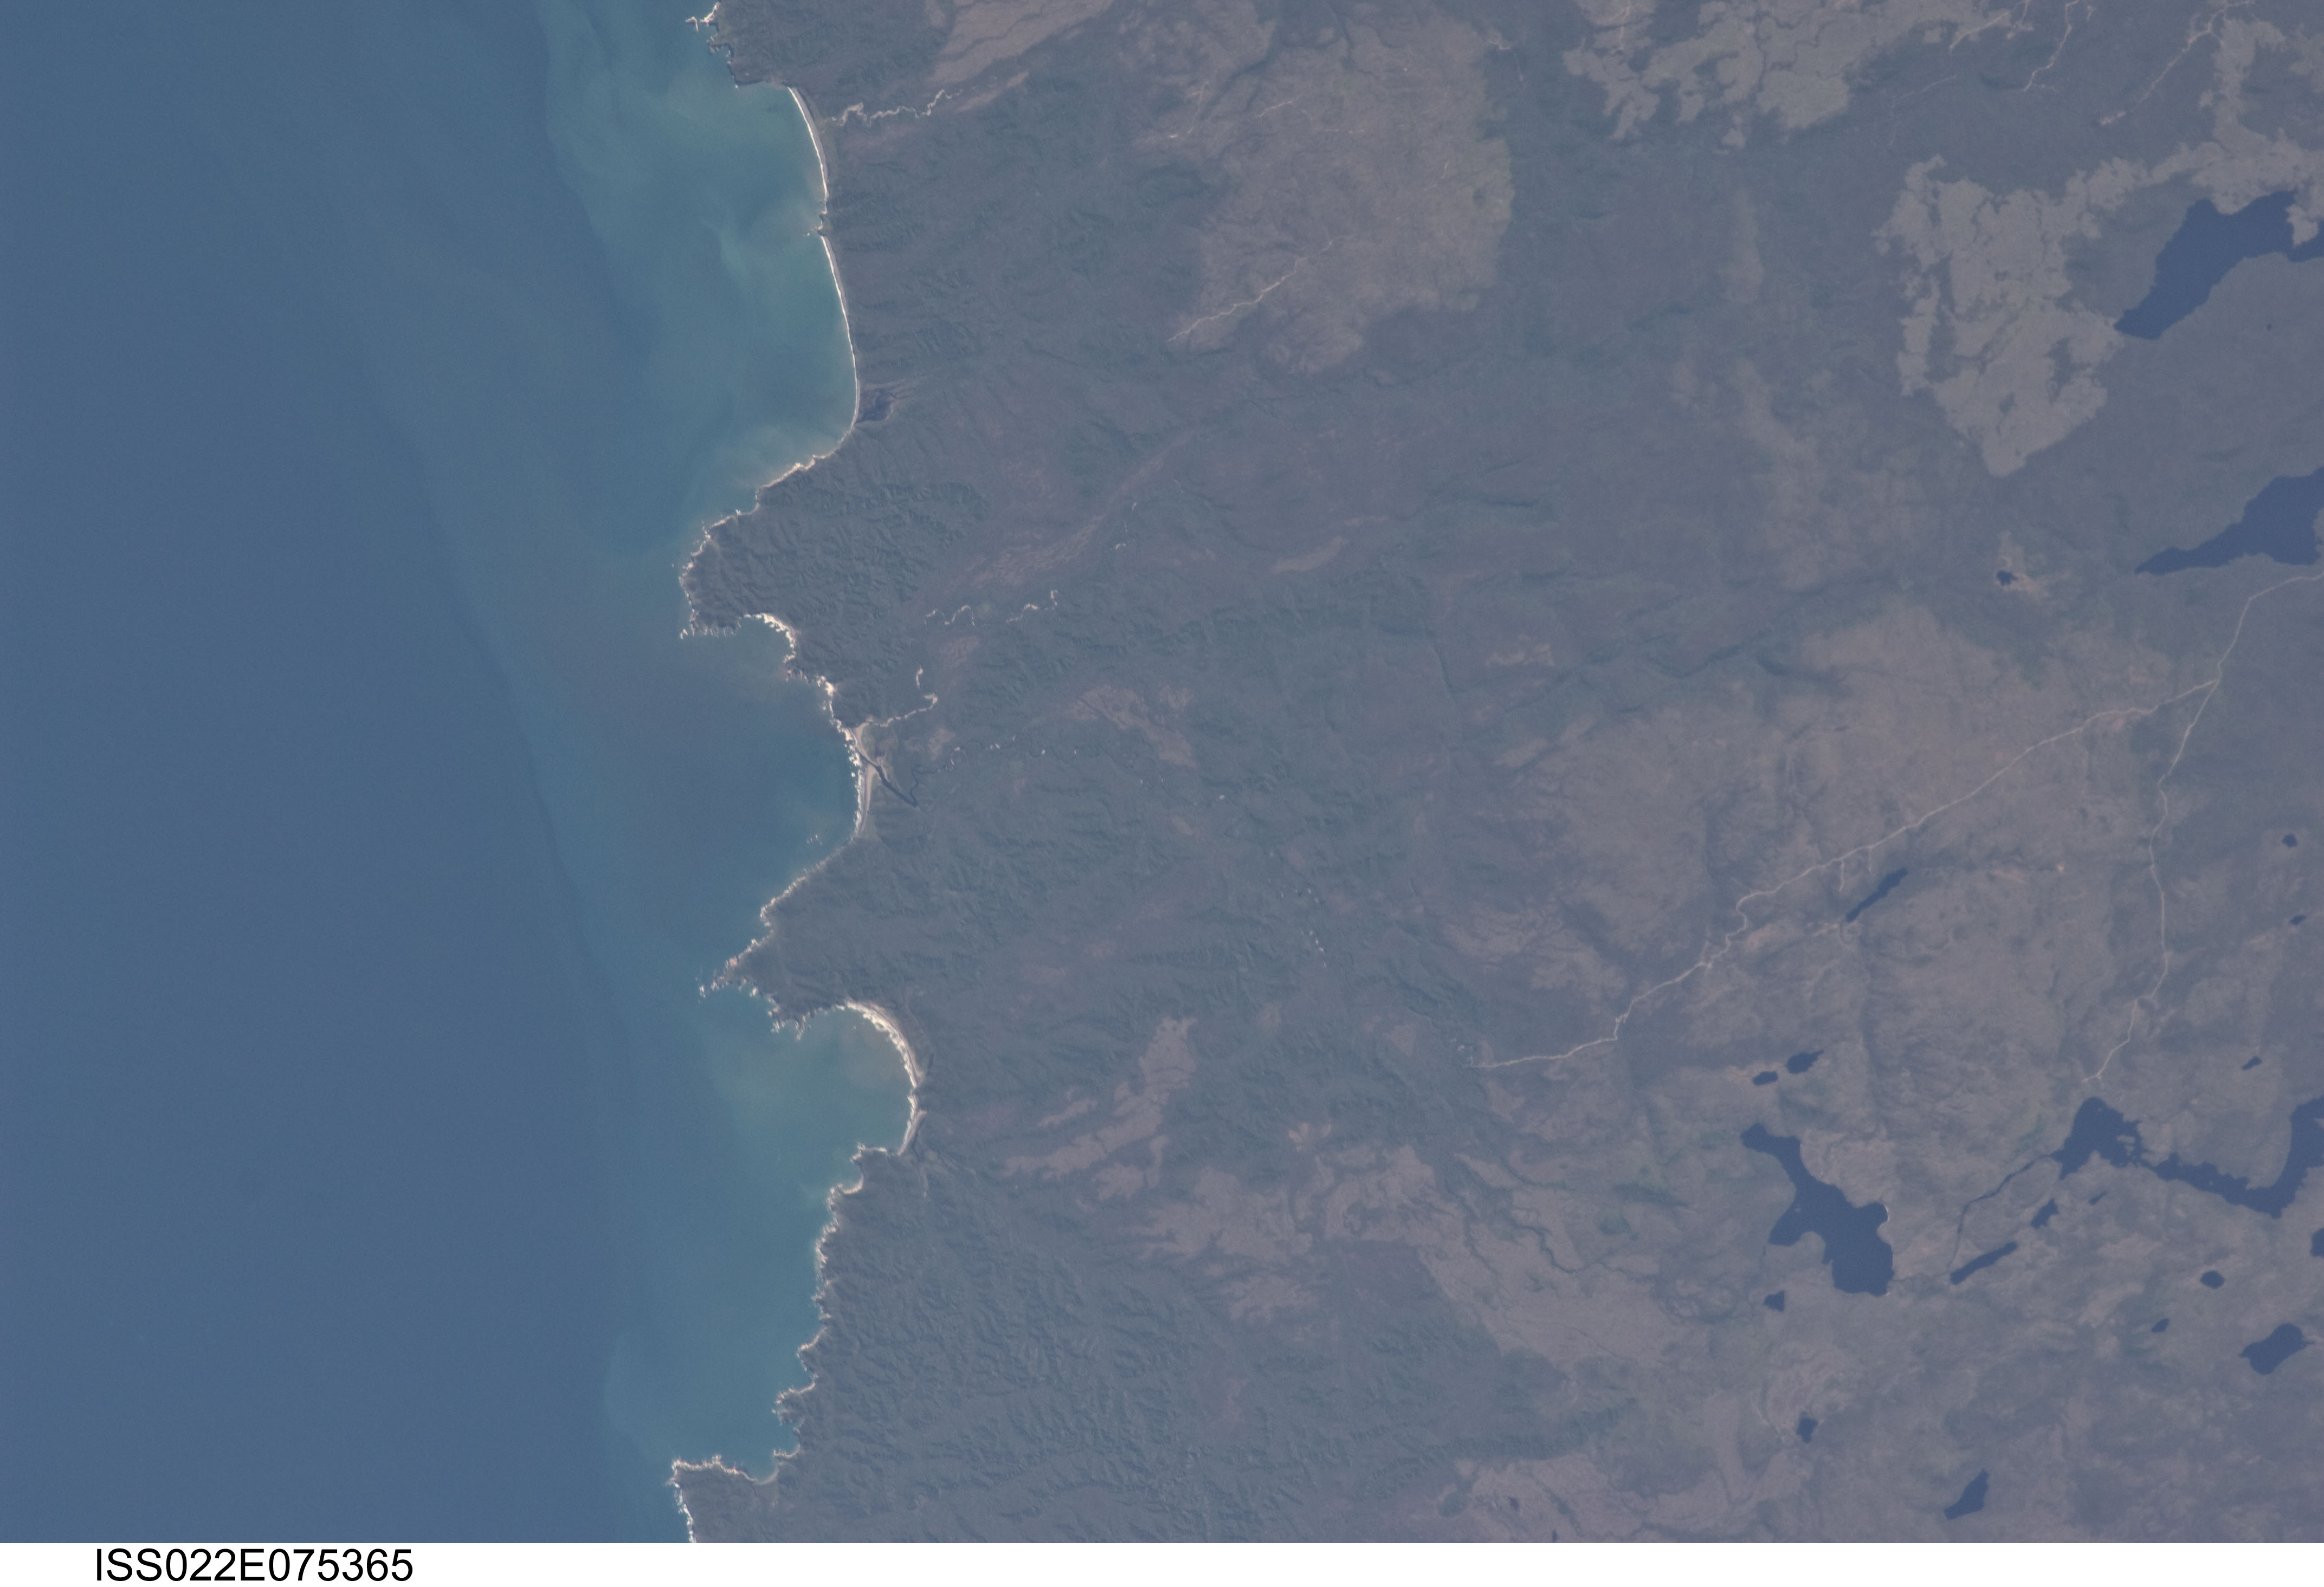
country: CHILE
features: SW. CHILOE ISLAND, COAST, FOREST, LAKES, ROADS
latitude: -43.0
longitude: -74.1
